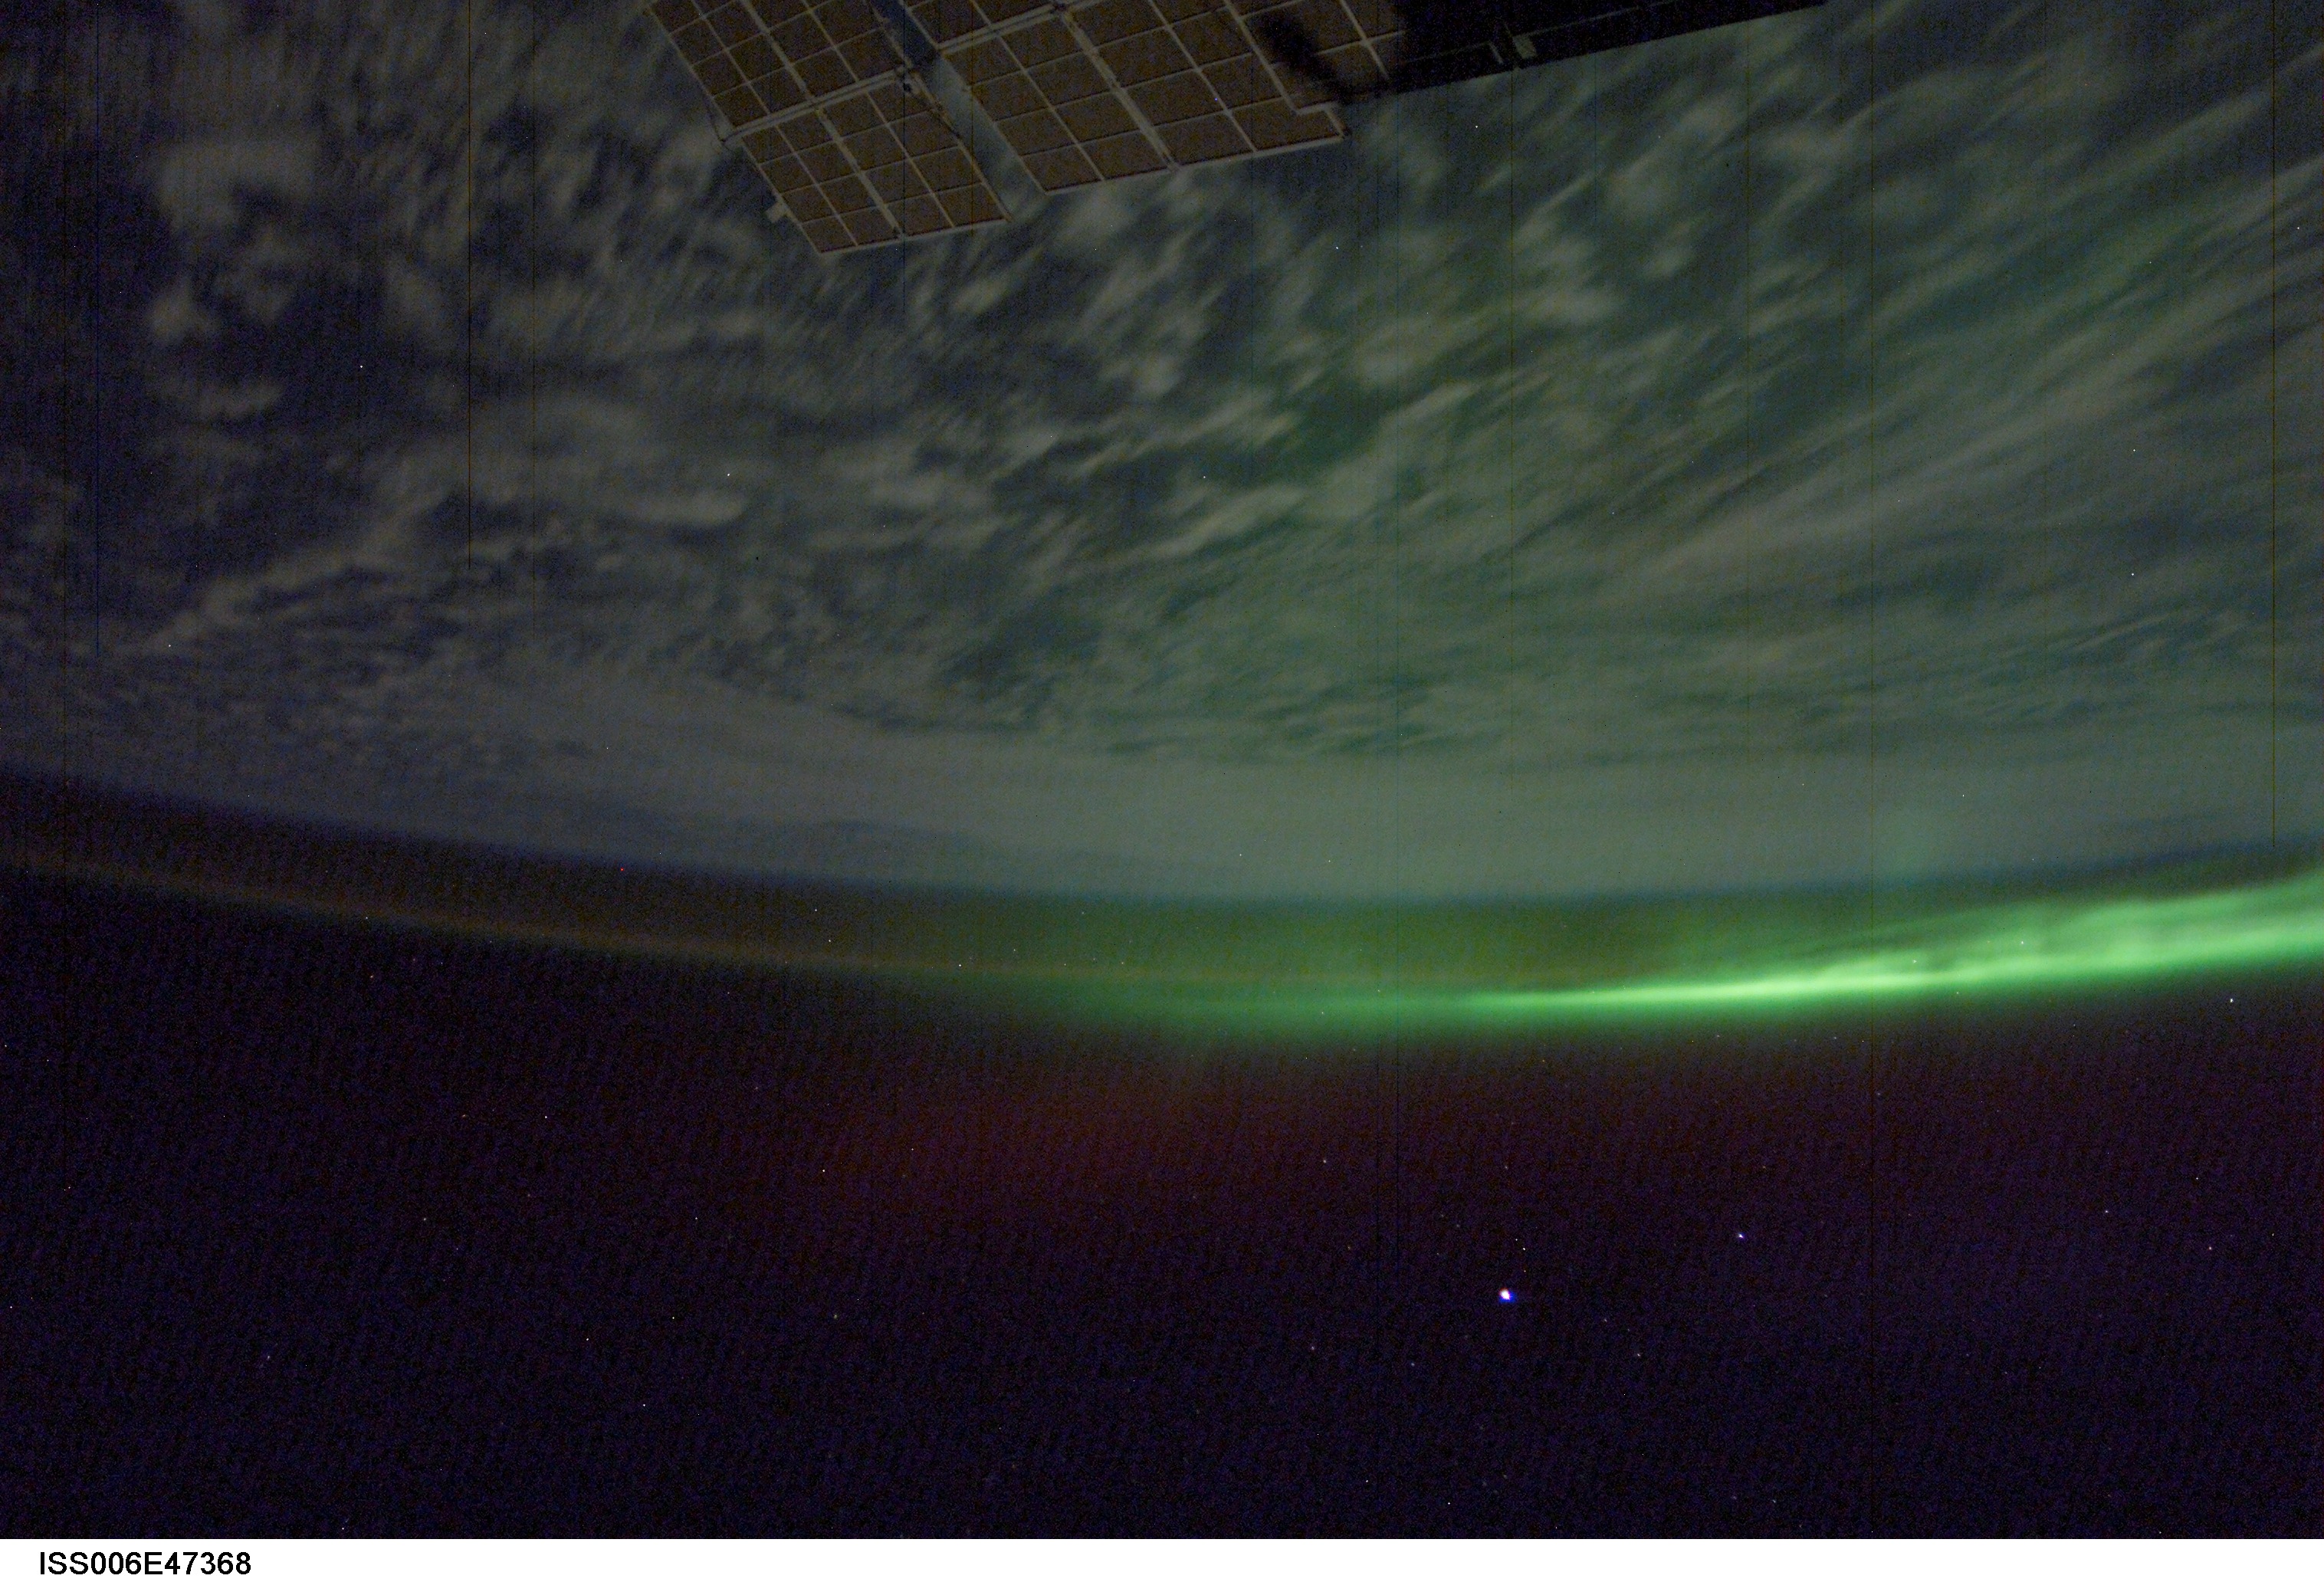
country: AURORA
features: AURORA AUSTRALIS
